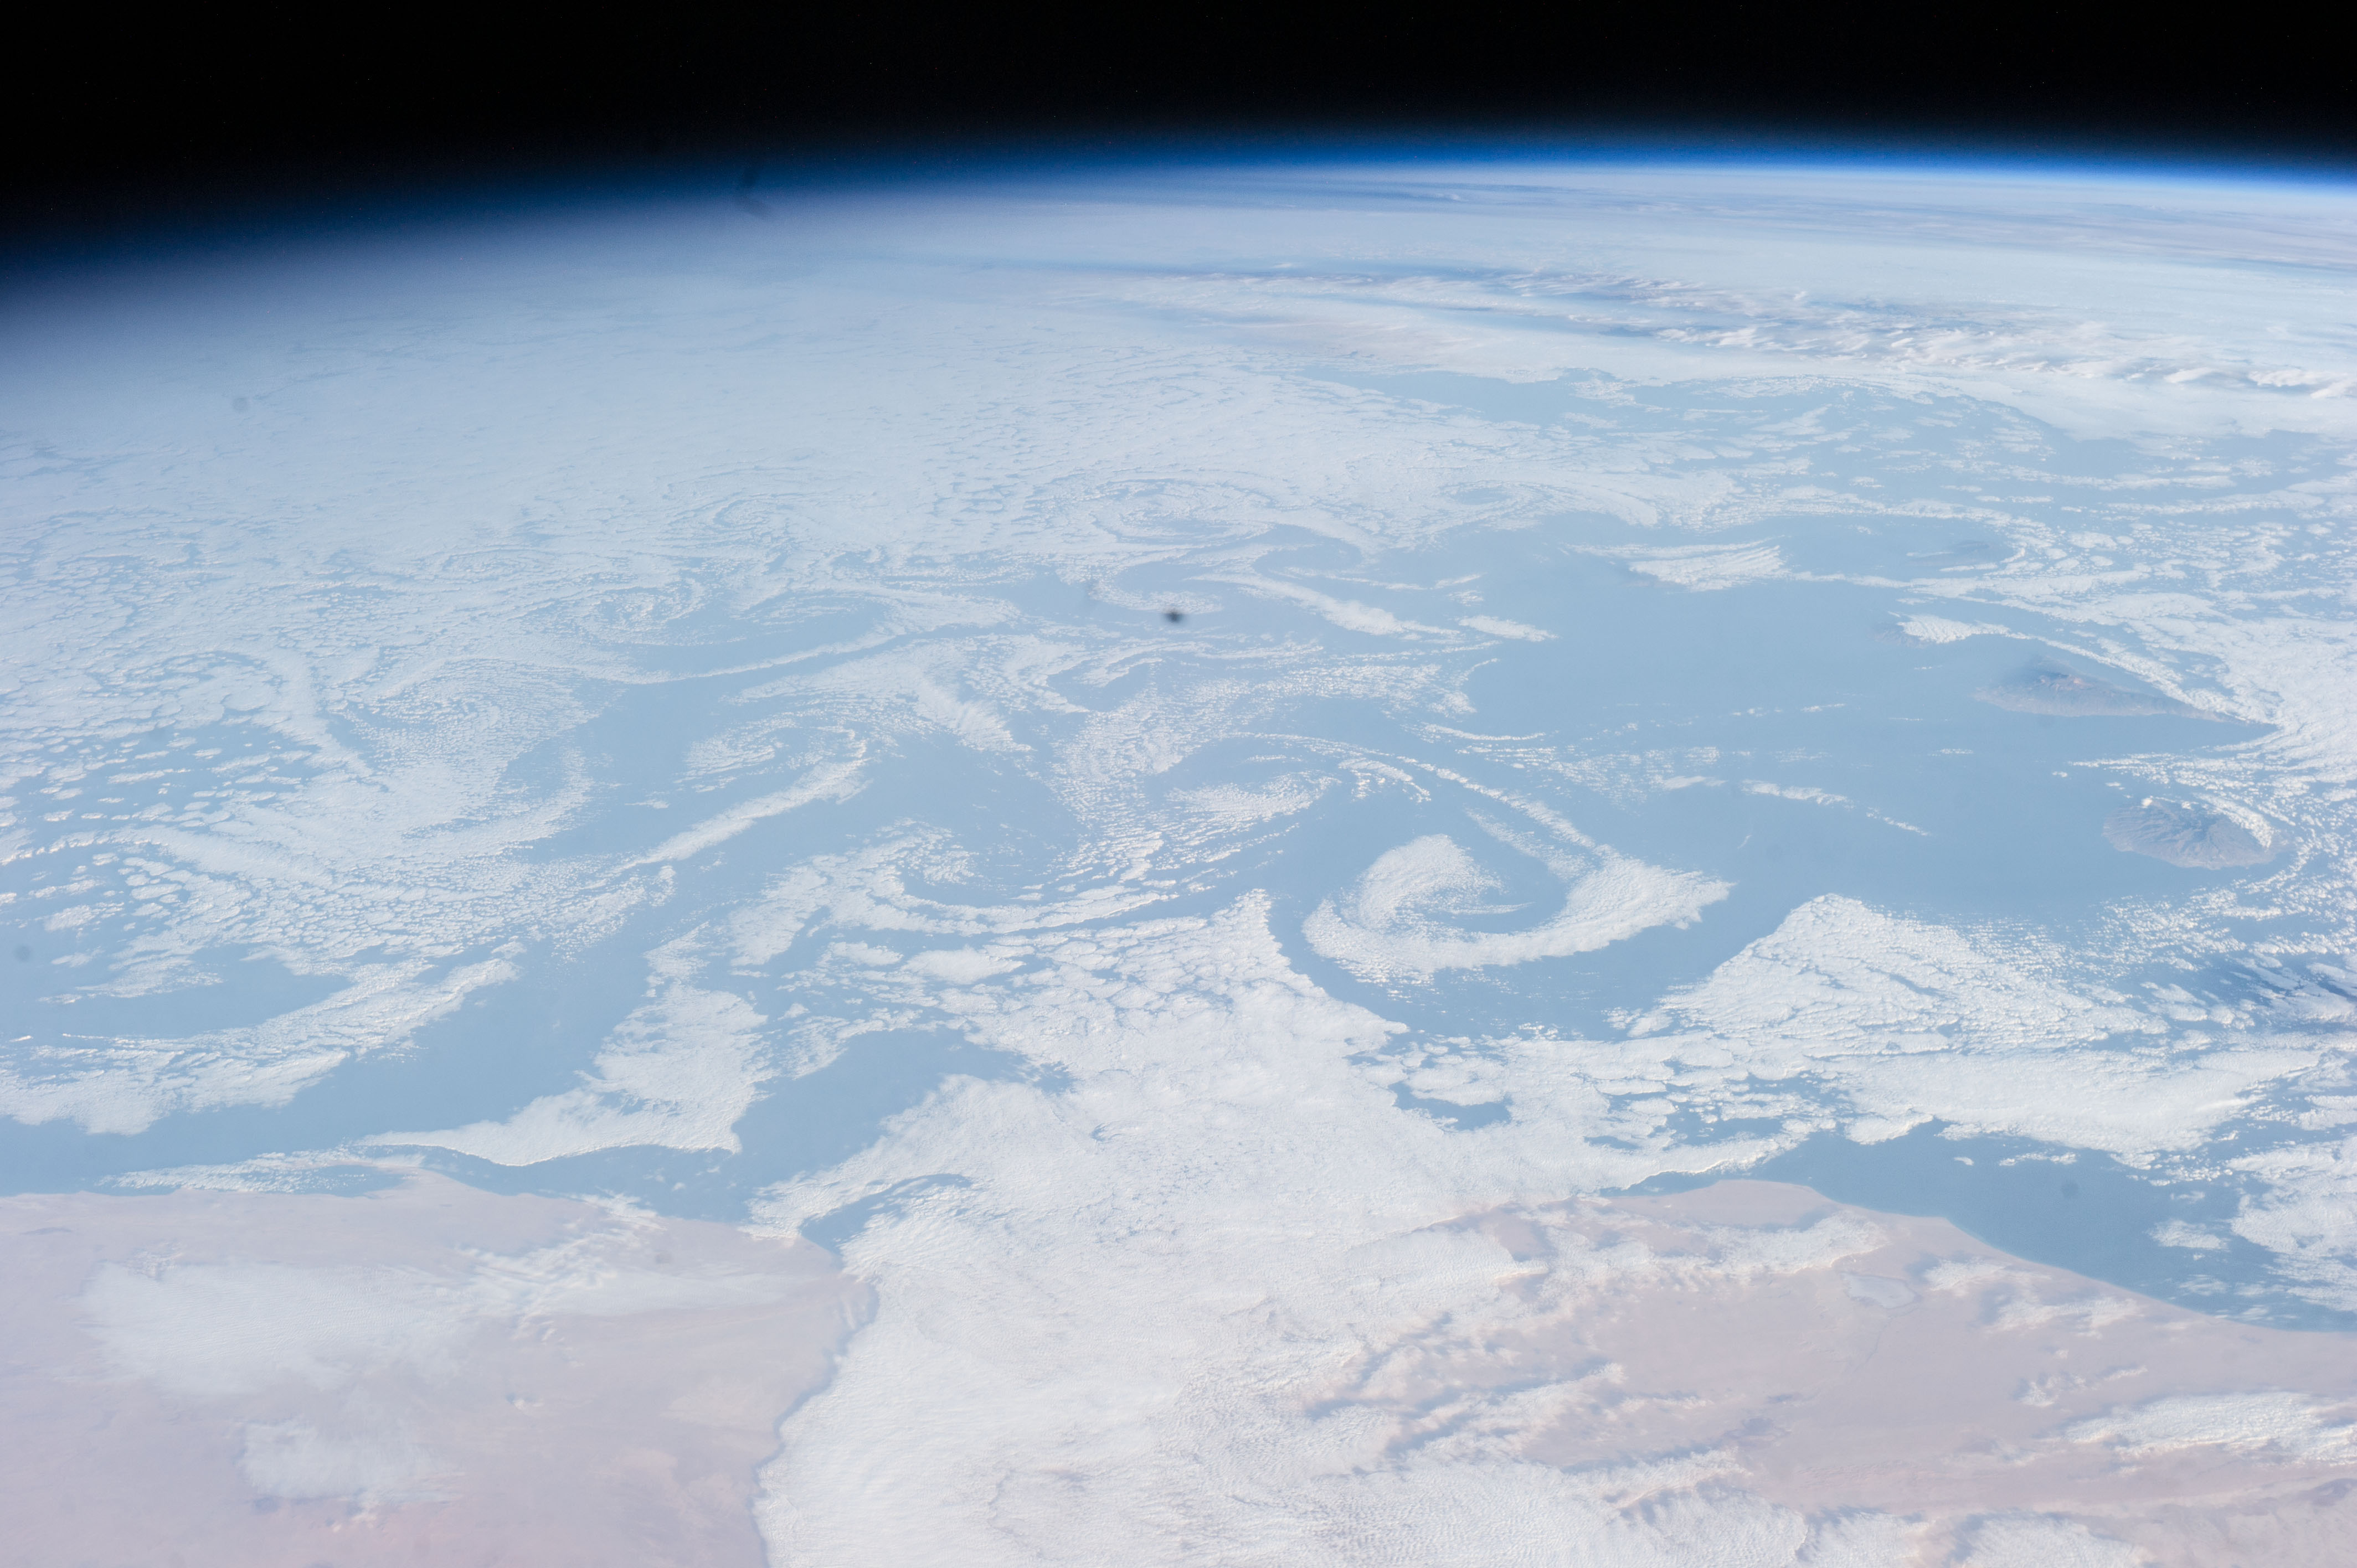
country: ATLANTIC OCEAN
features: OCEAN, EARTH LIMB, WESTERN SAHARA, DESERT
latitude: 25.4
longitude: -16.9
